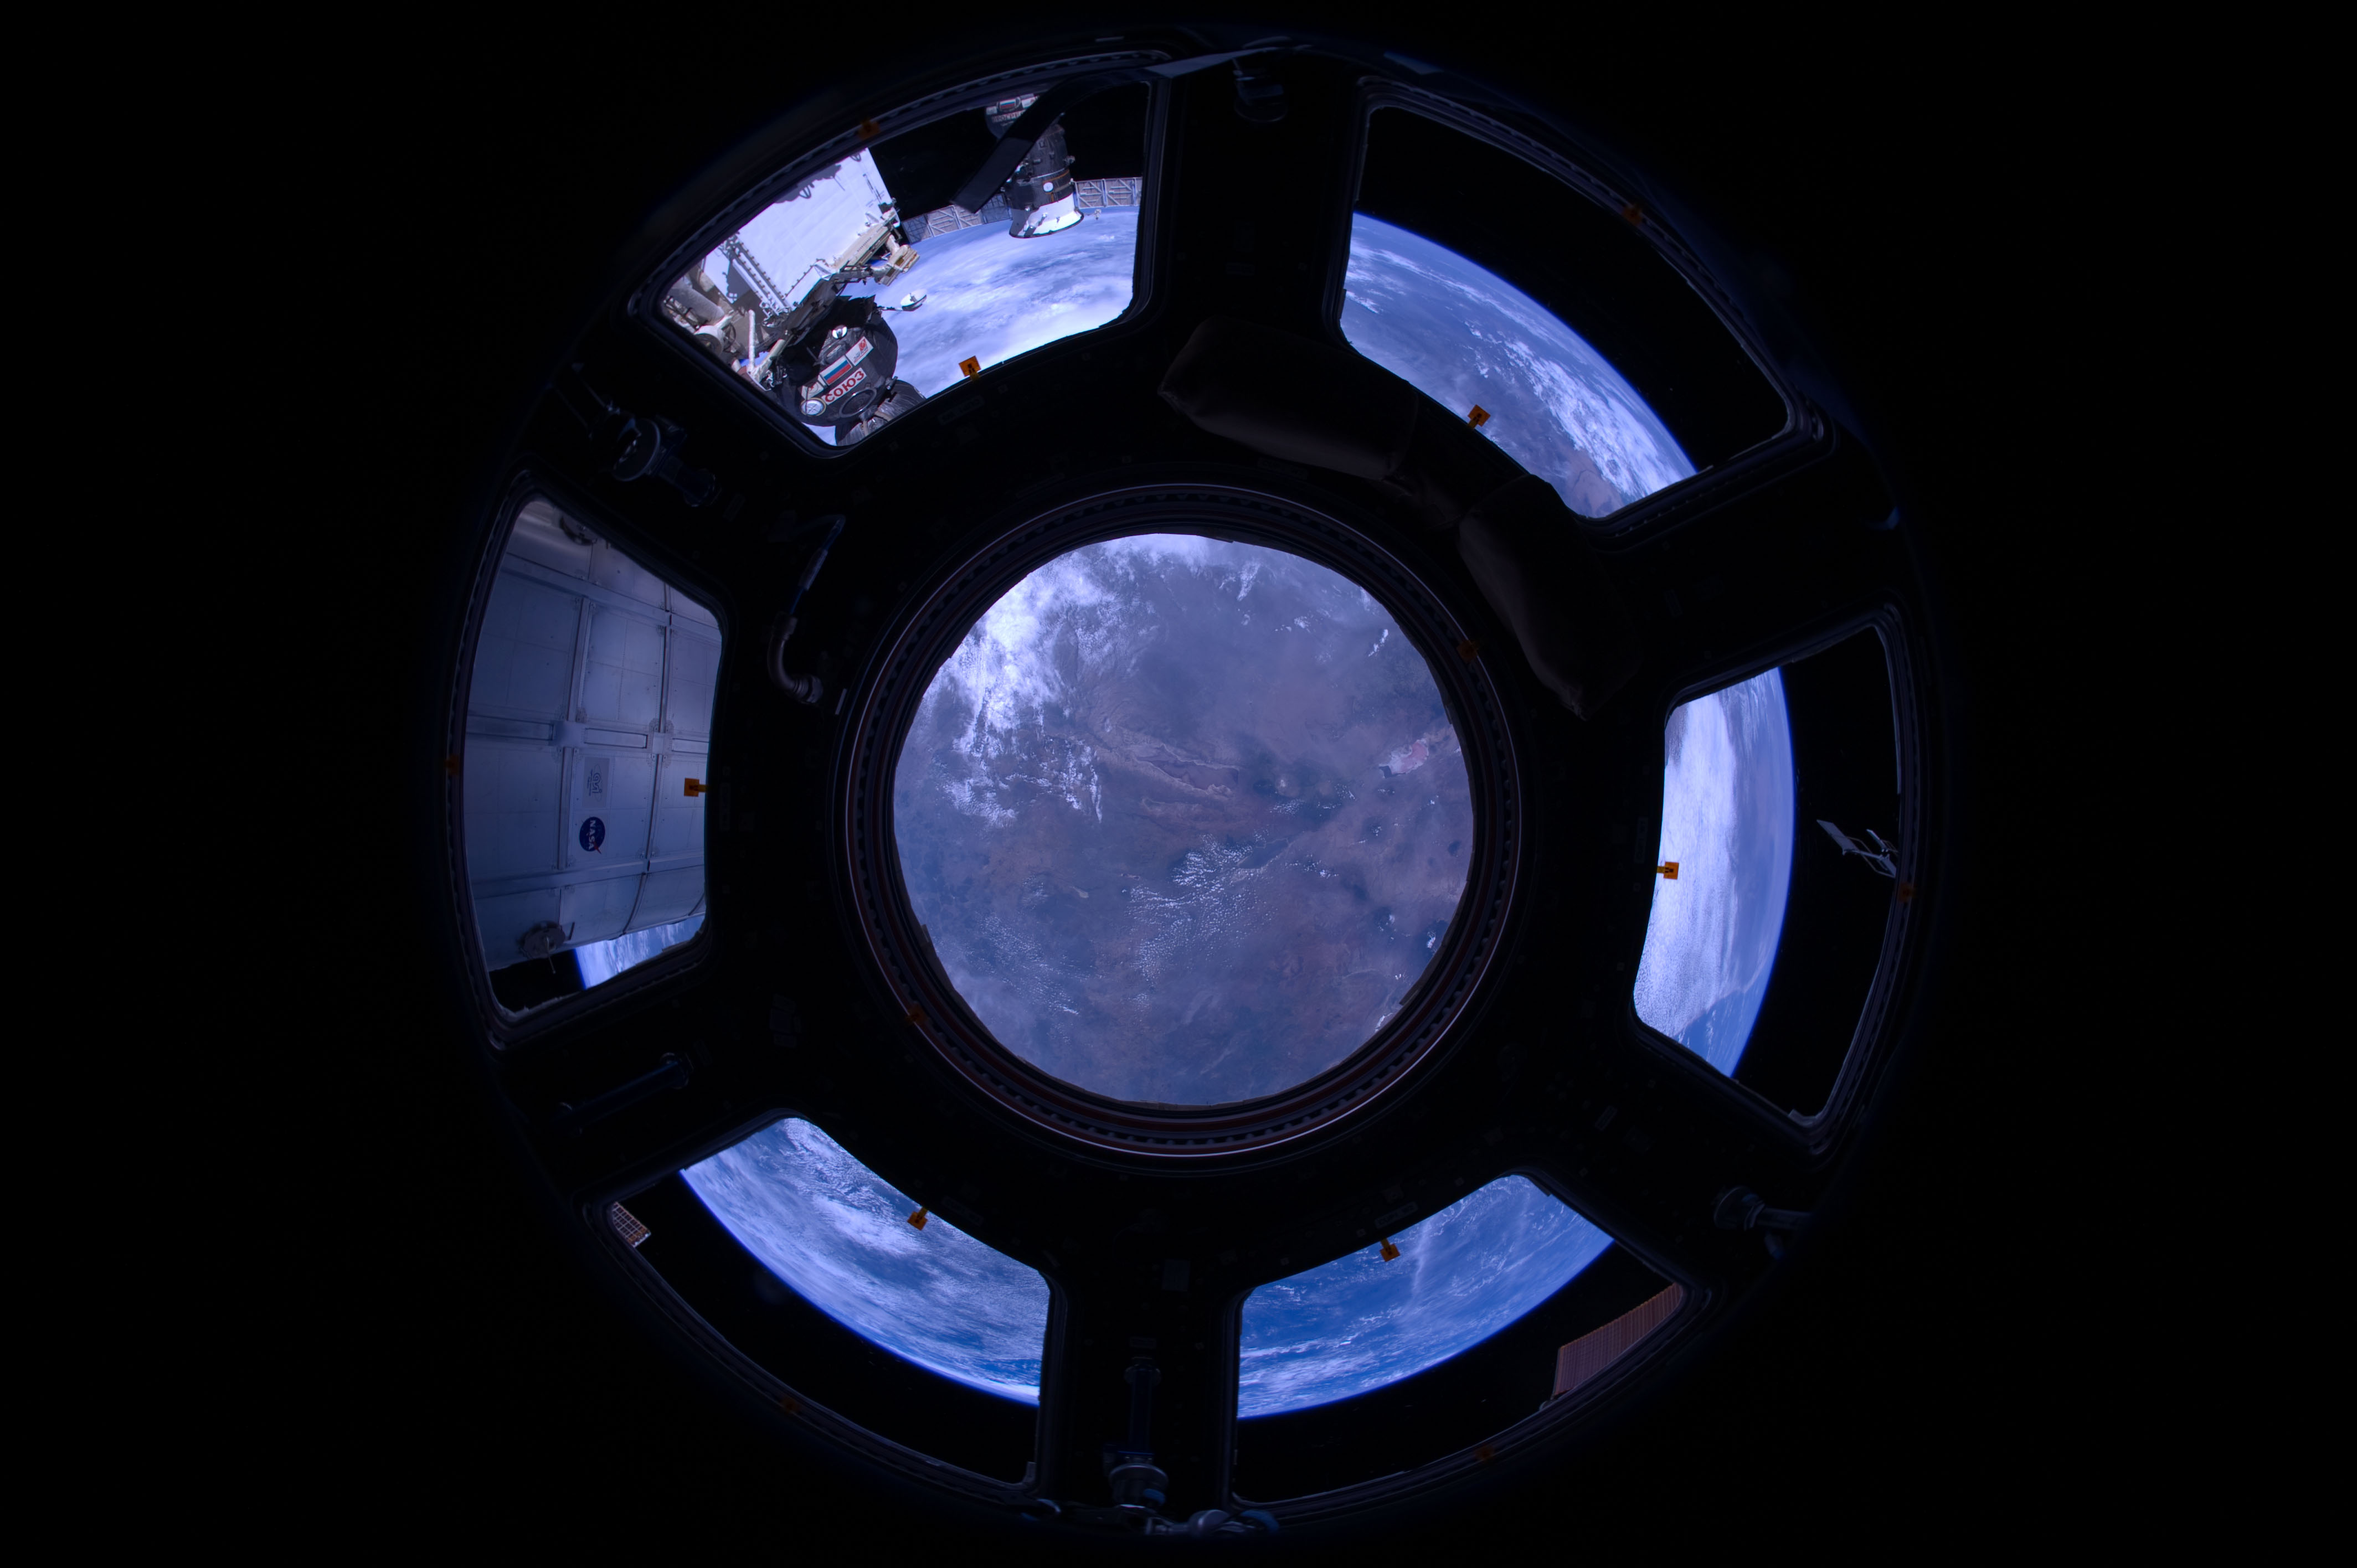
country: TANZANIA
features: L. EYASI, L. NATRON, NGORONGORO CRATER
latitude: -3.5
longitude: 35.5
